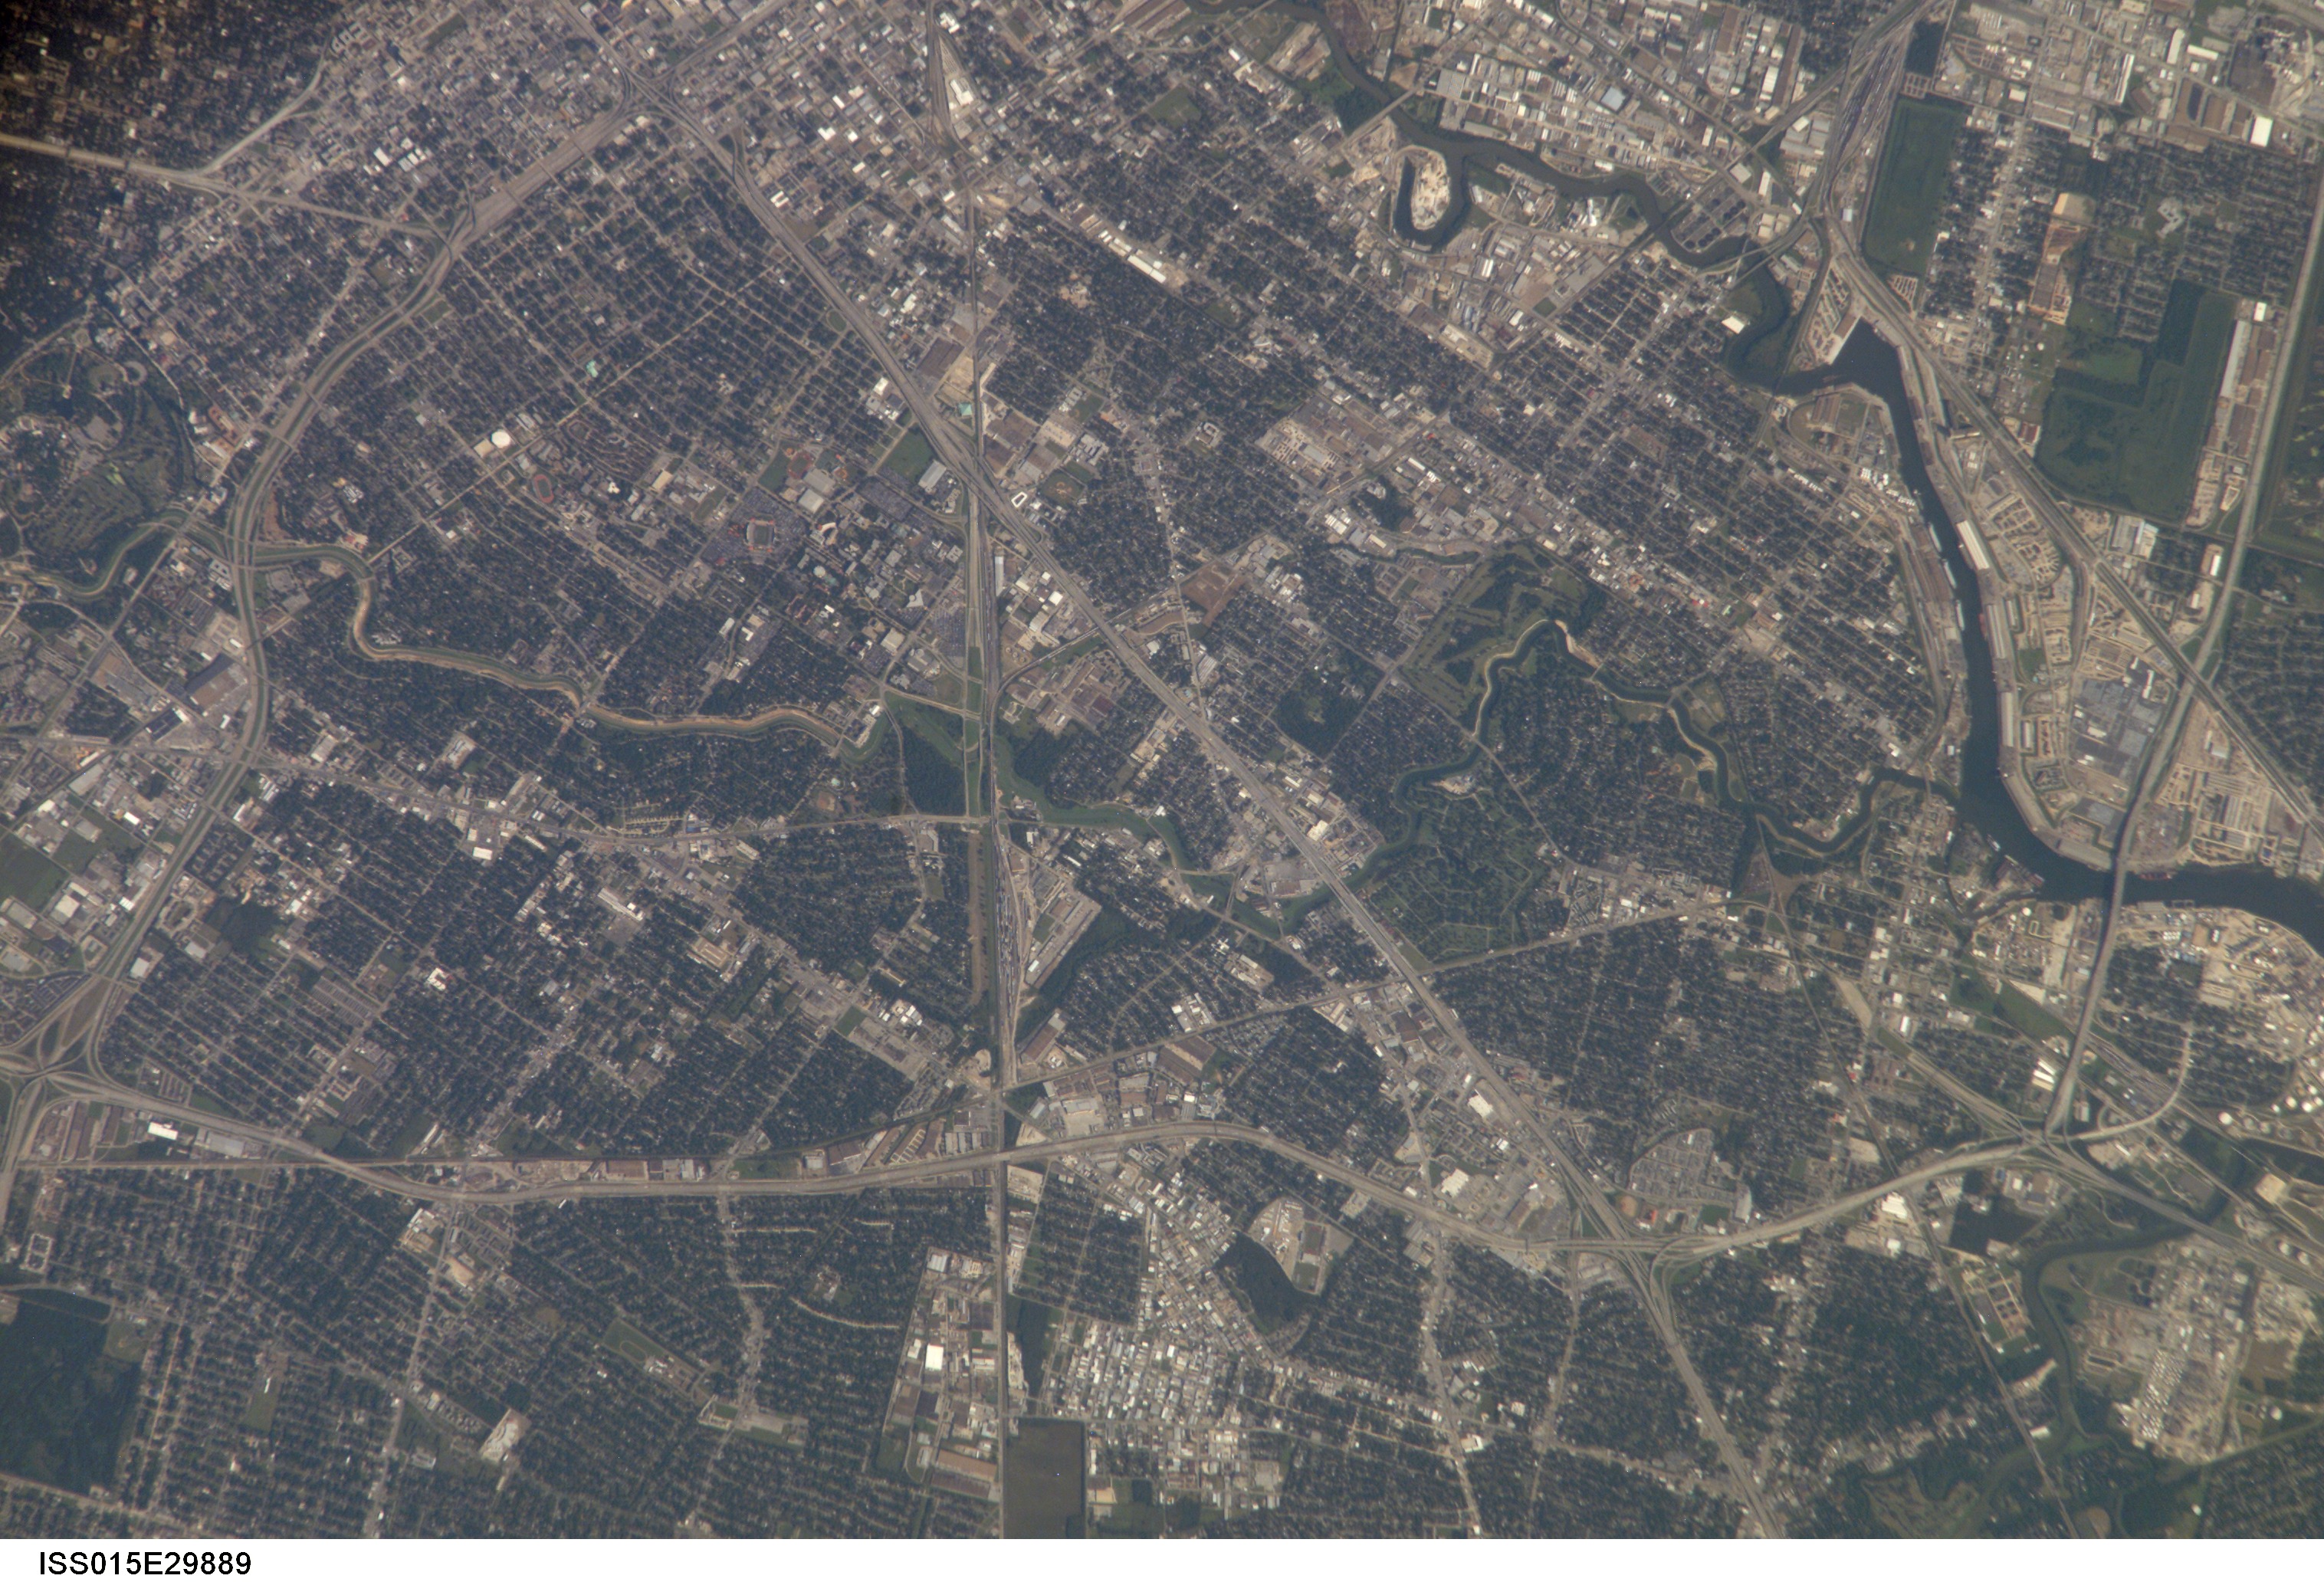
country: USA-TEXAS
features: BRAYS BAYOU, HOUSTON SHIP CHAN.
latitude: 29.7
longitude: -95.3
